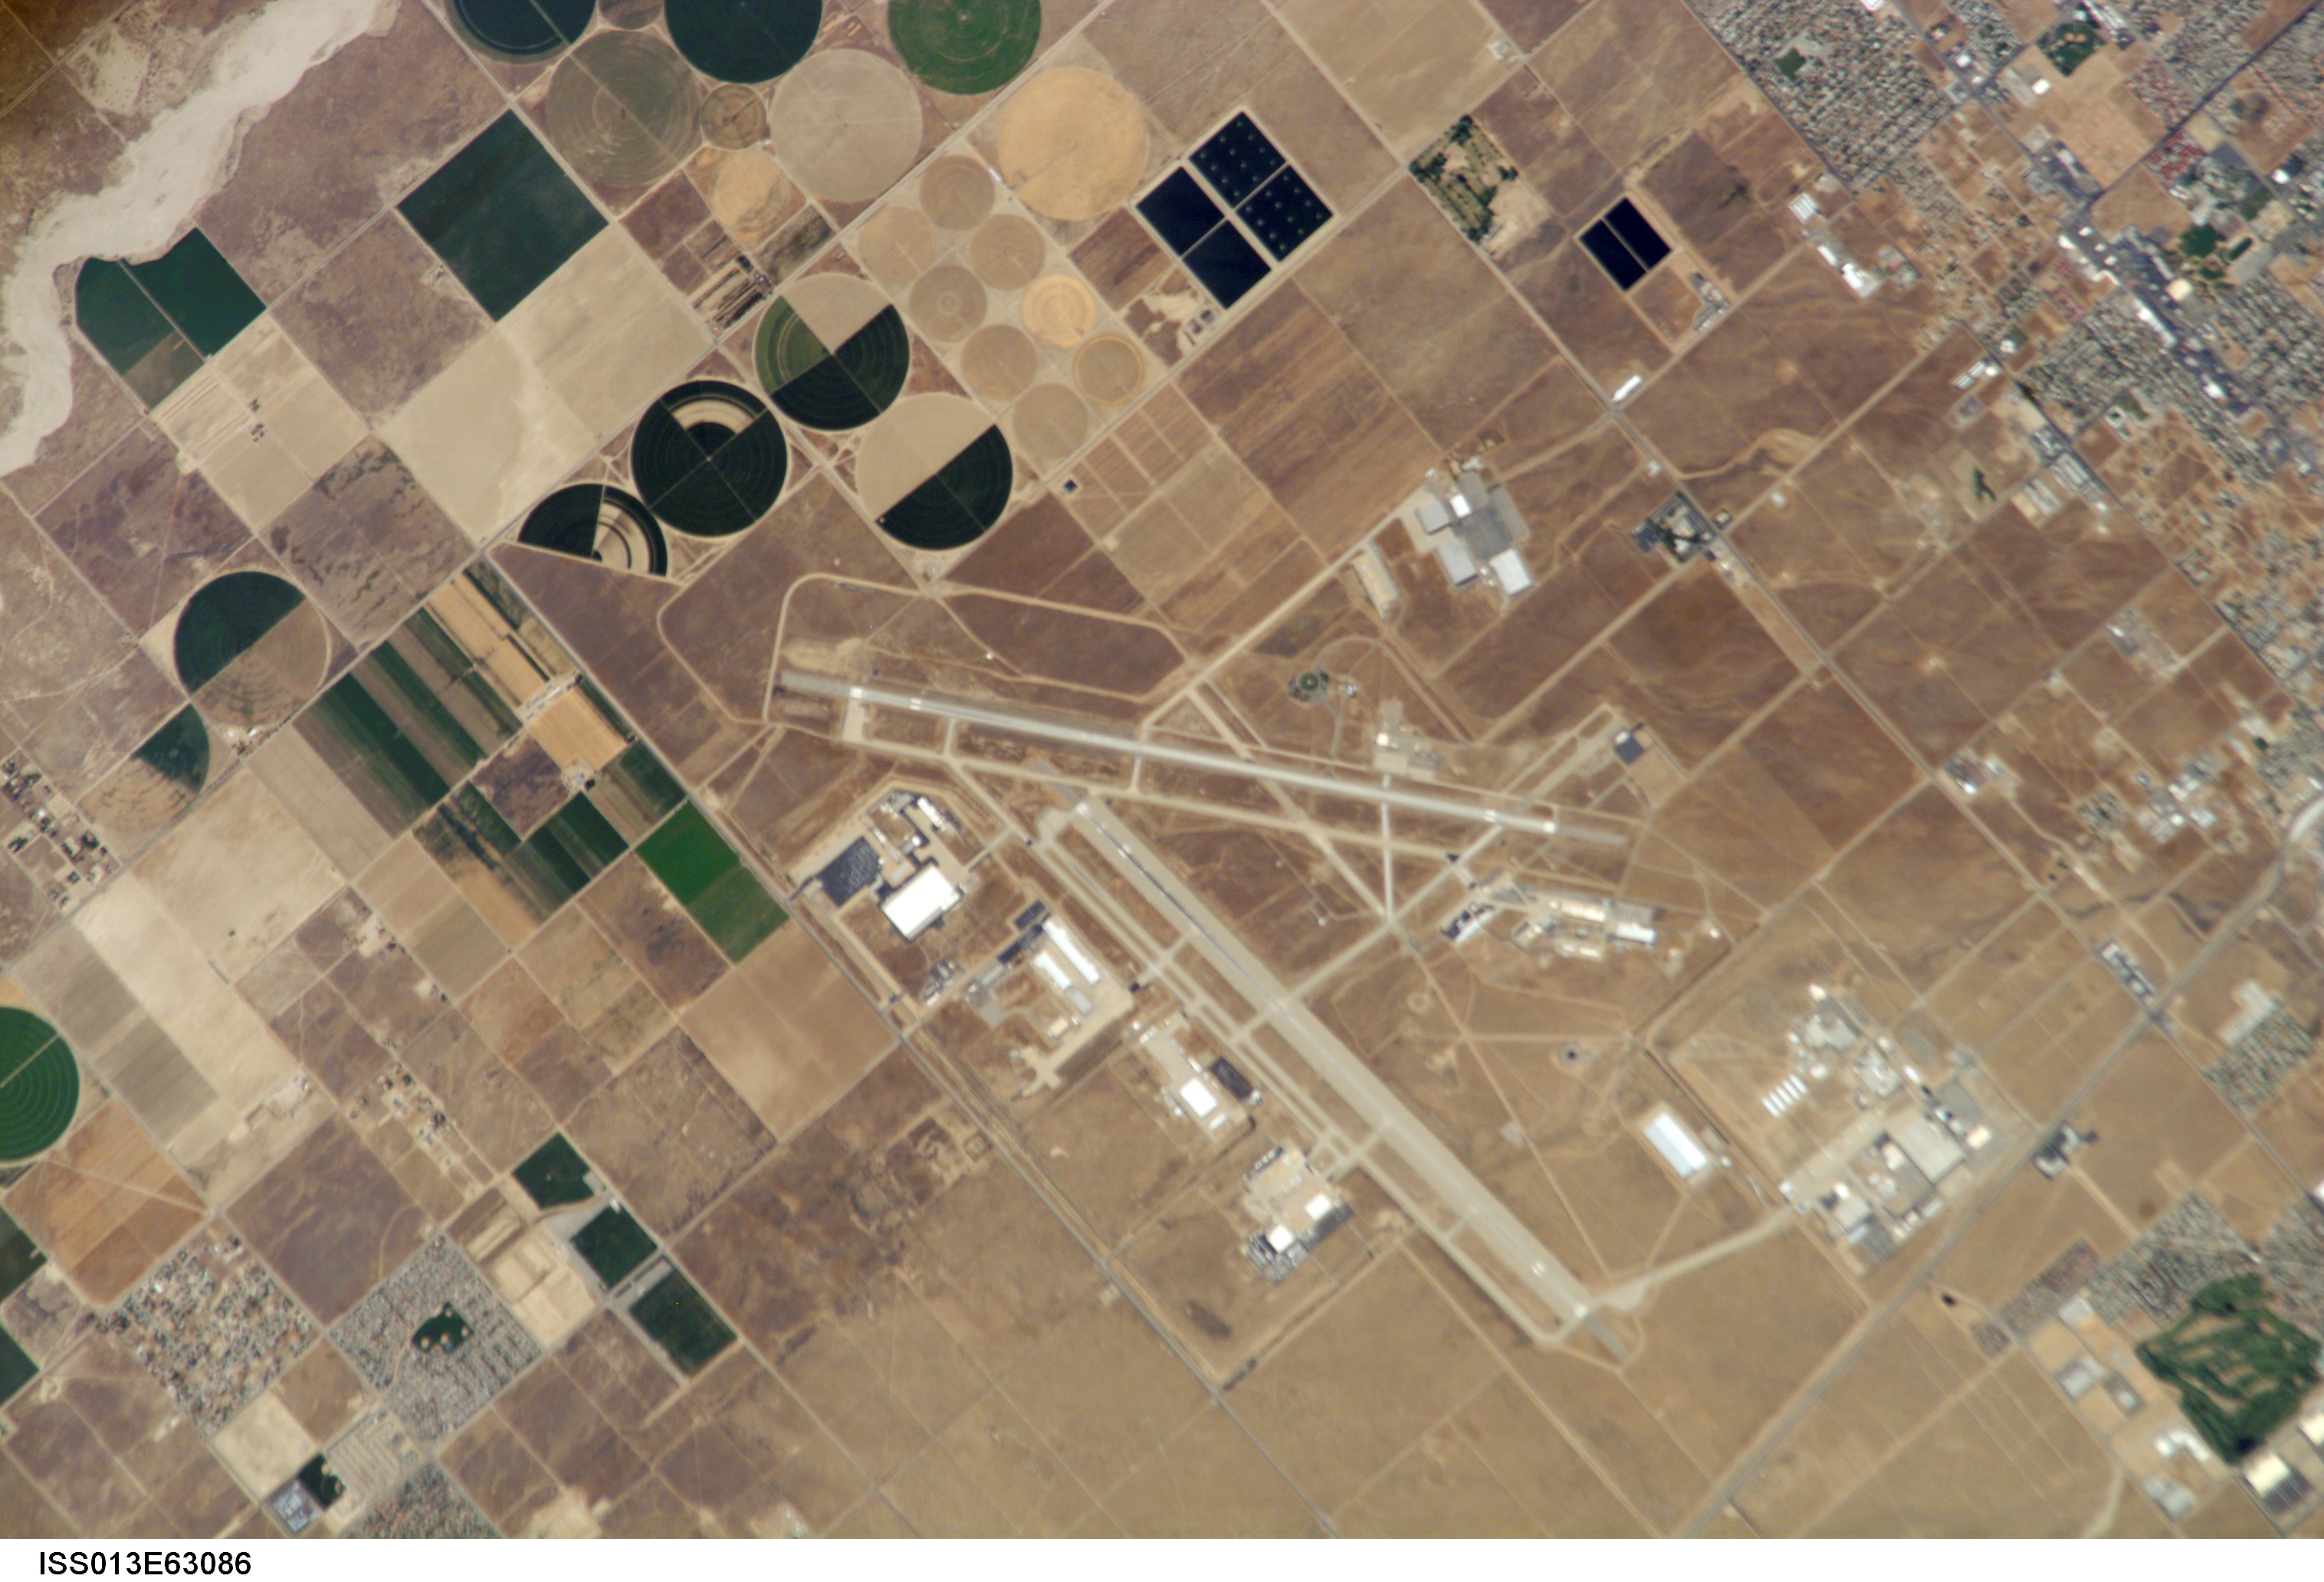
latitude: 34.6
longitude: -118.1
